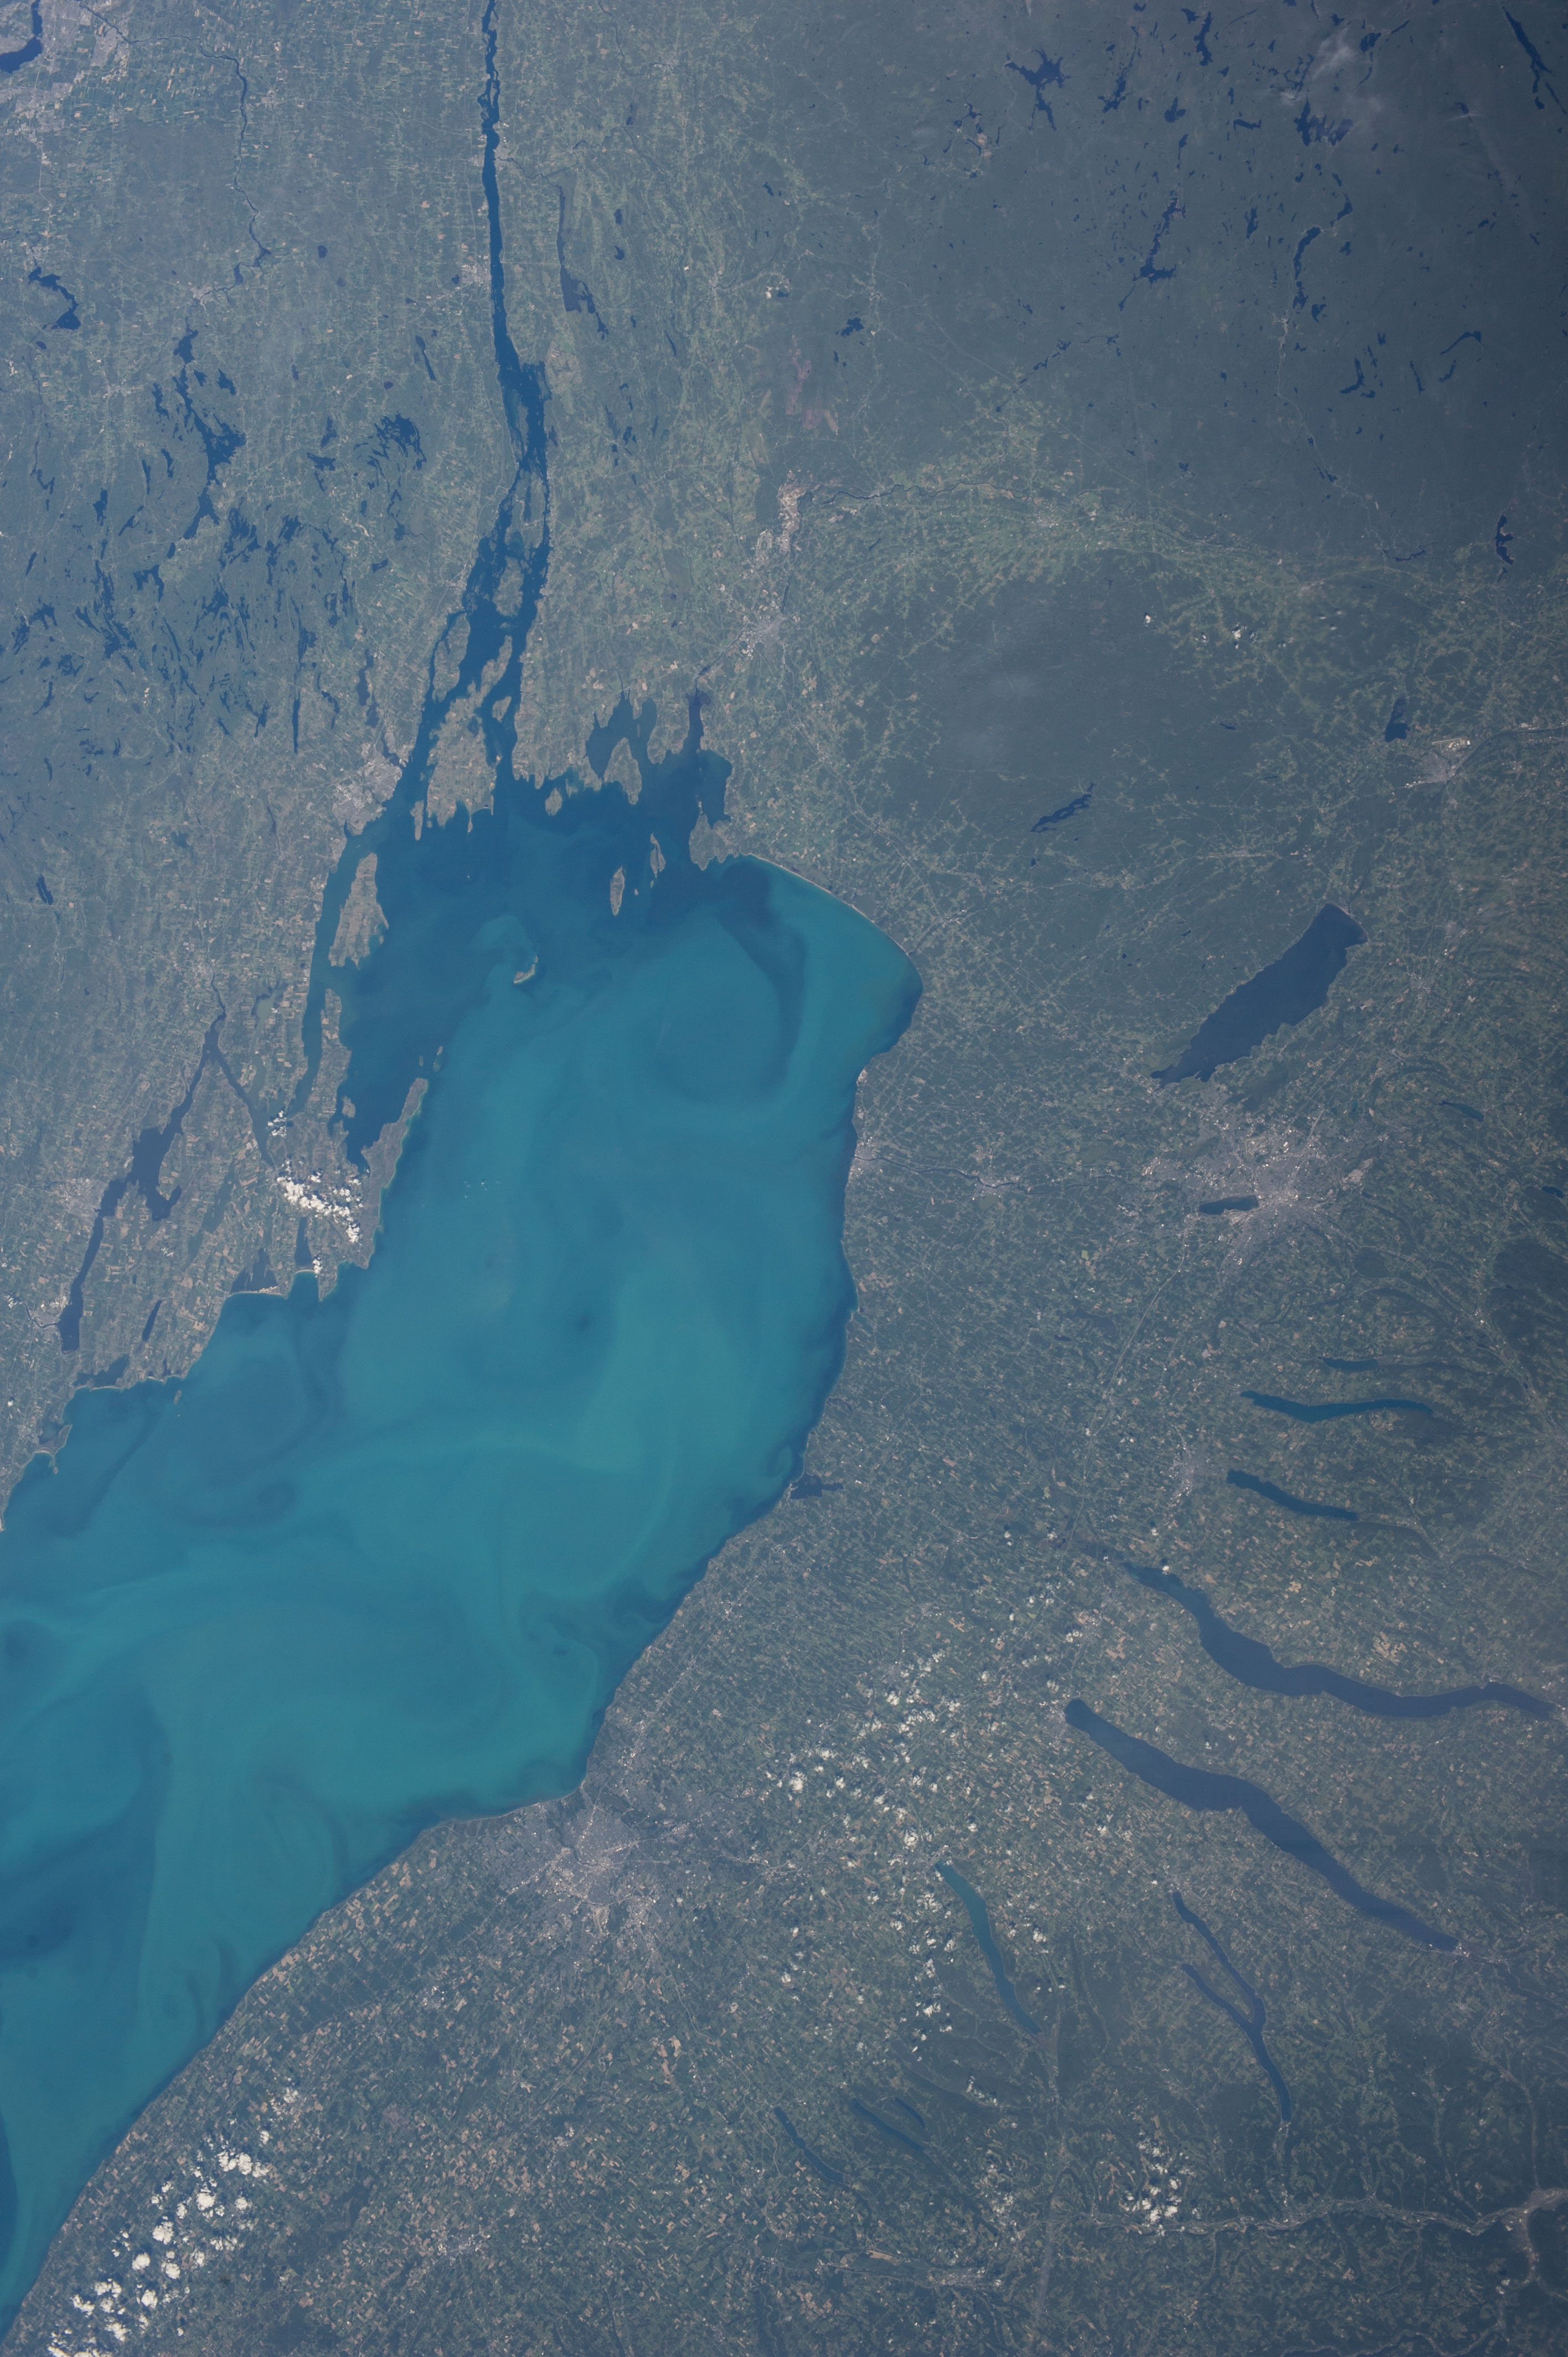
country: USA-NEW YORK
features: L. ONTARIO, KINGSTON, SYRACUSE, ROCHESTER
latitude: 43.5
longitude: -76.5
